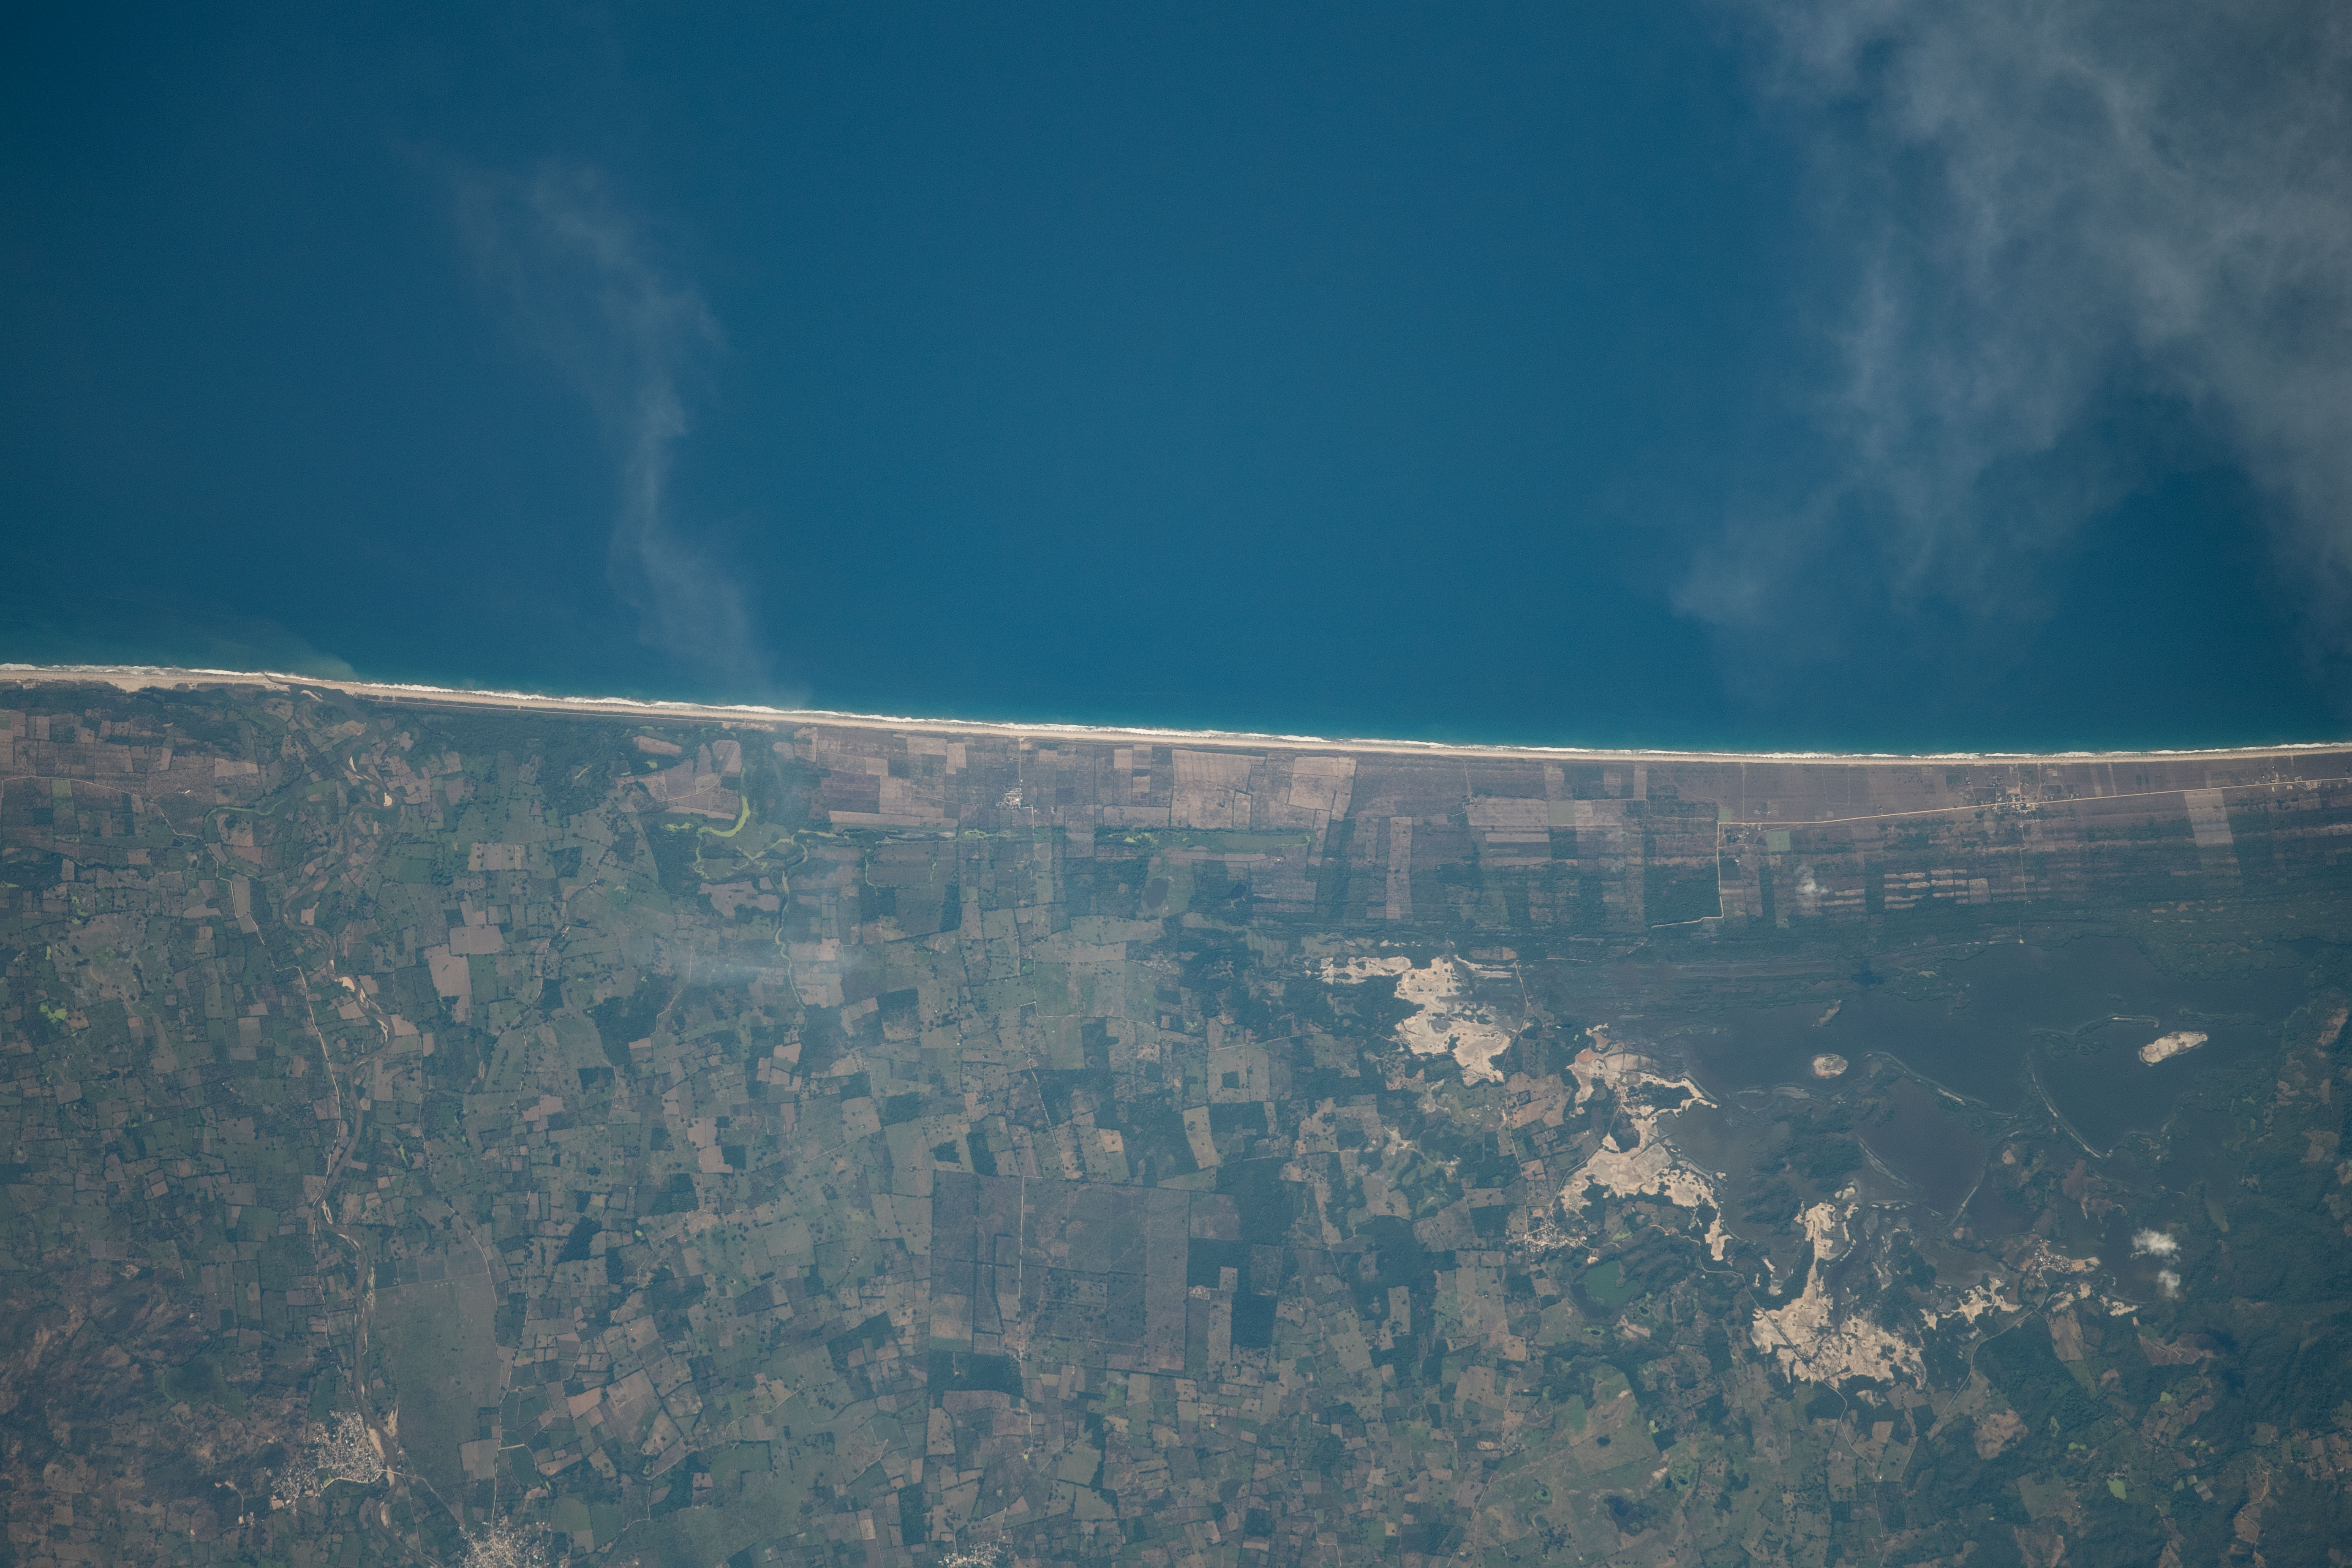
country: MEXICO
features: OAXACA
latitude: 16.2
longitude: -98.1
